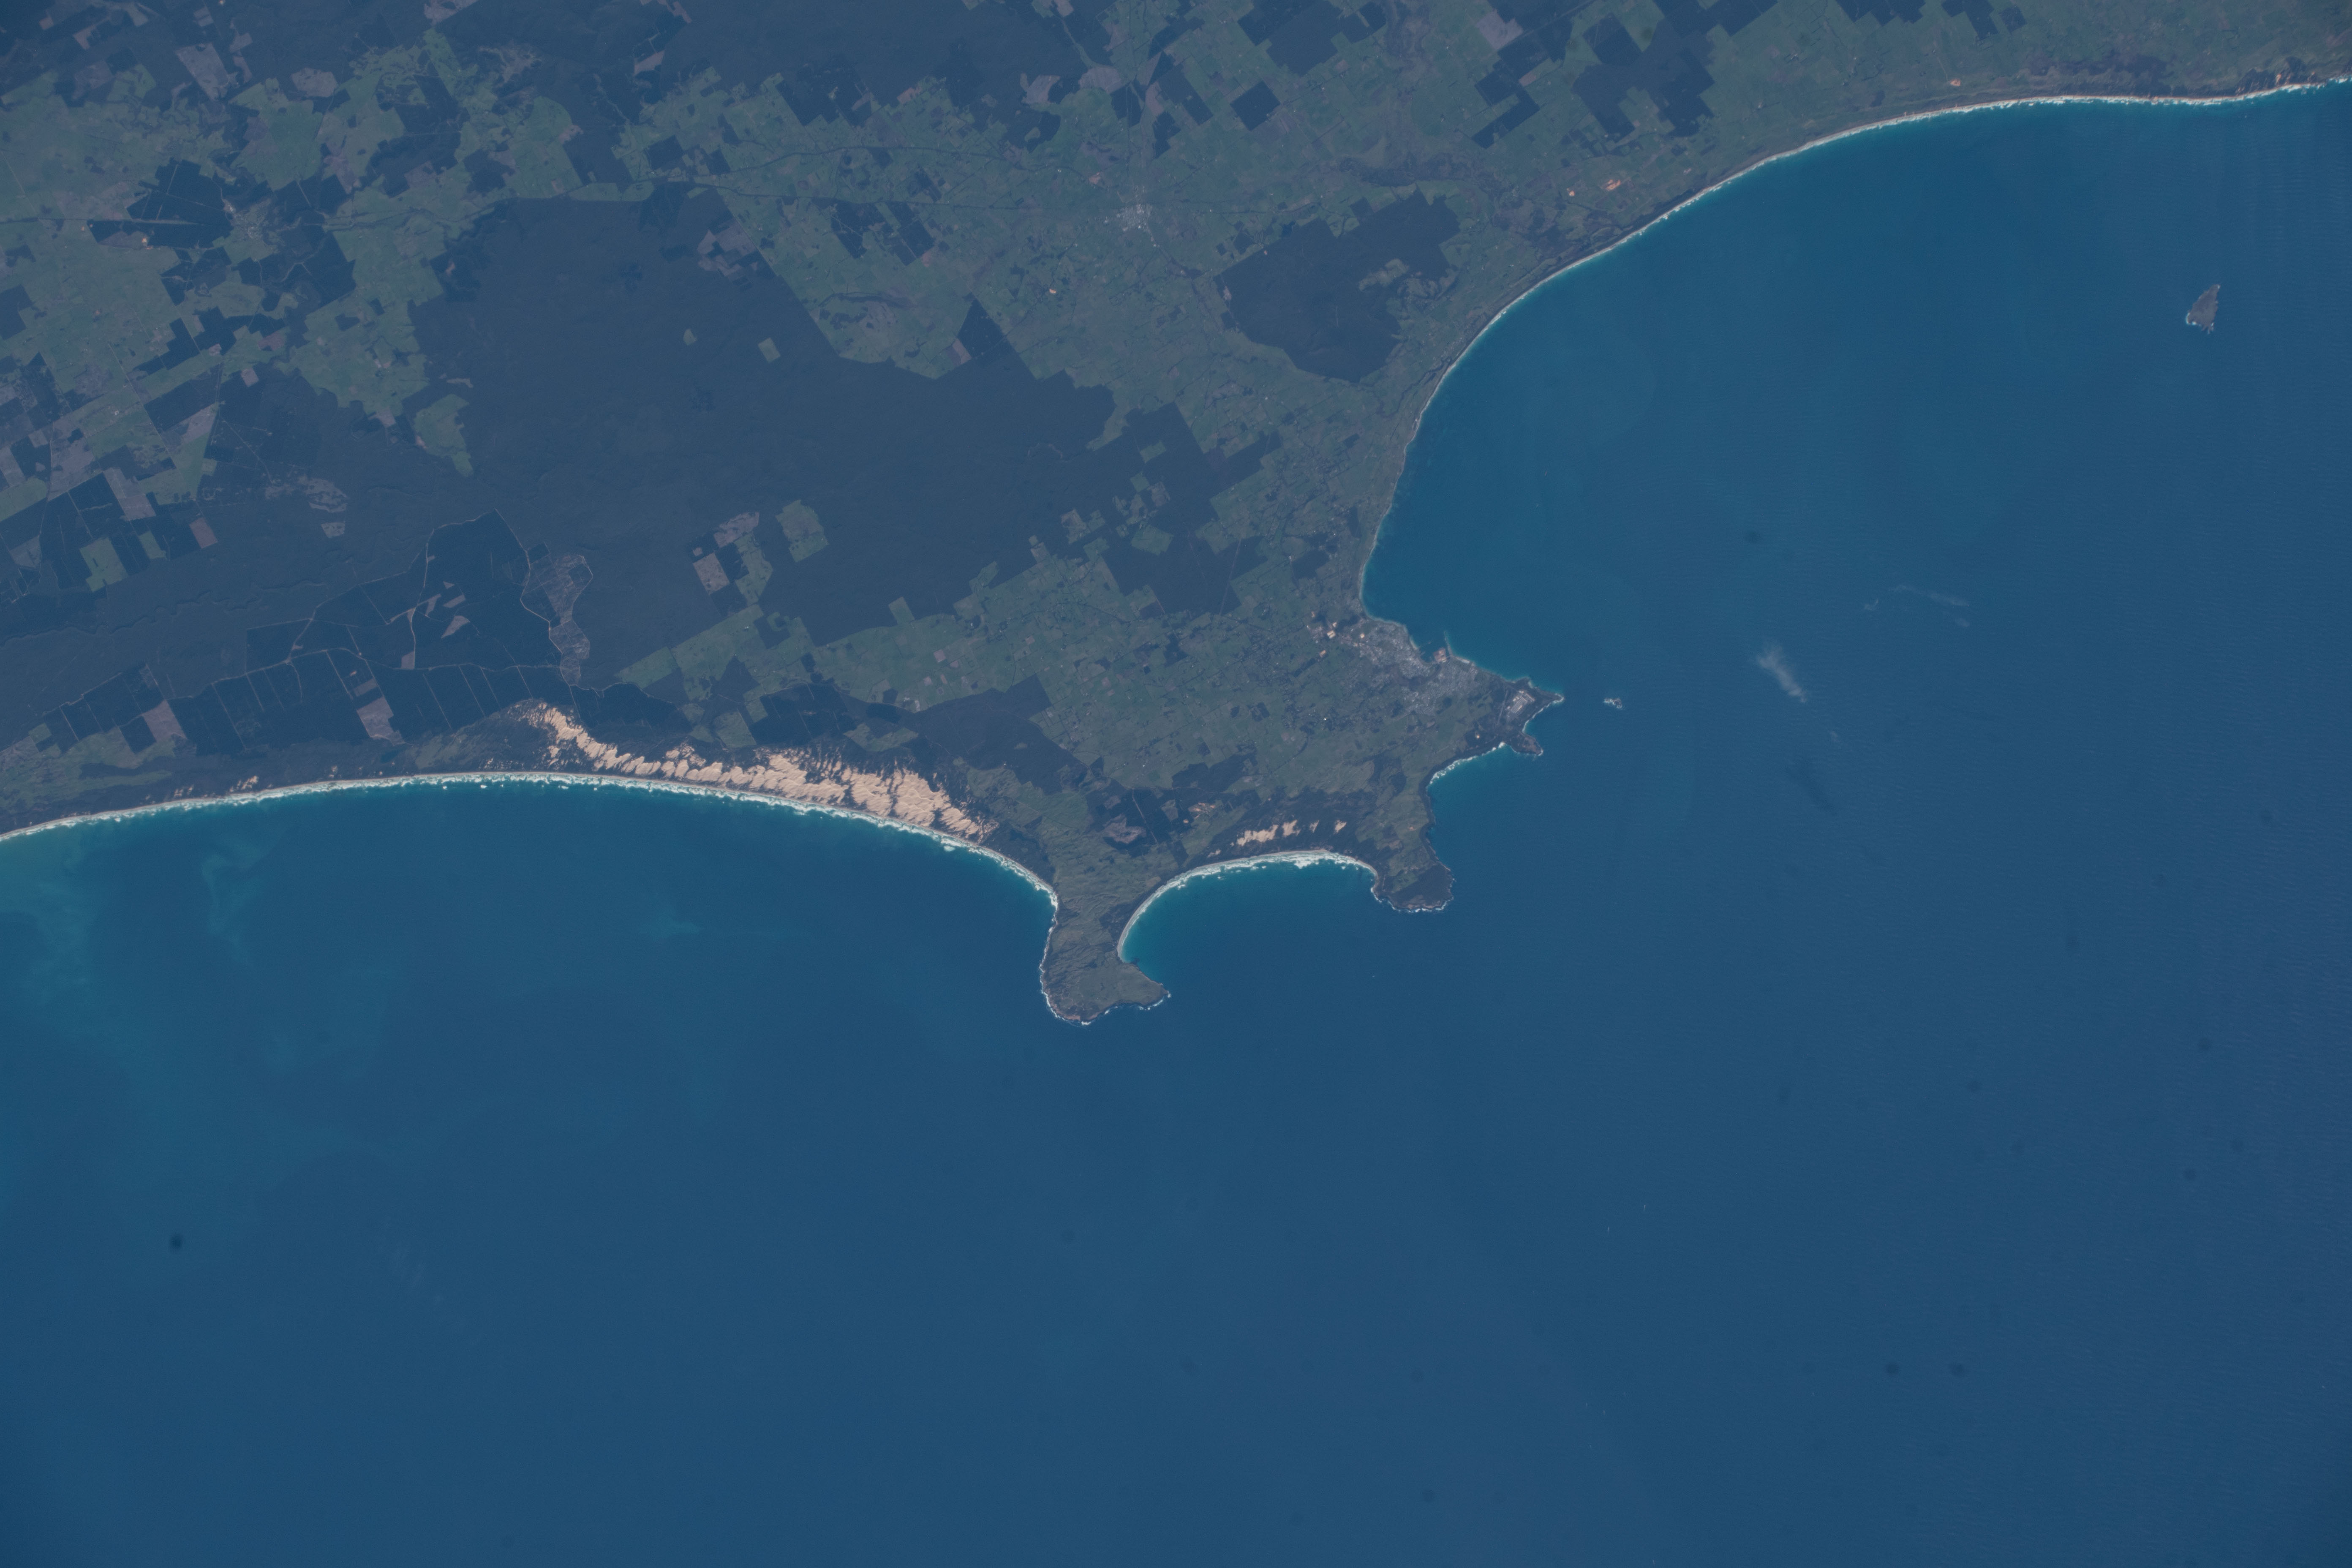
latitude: -38.3
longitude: 141.5
